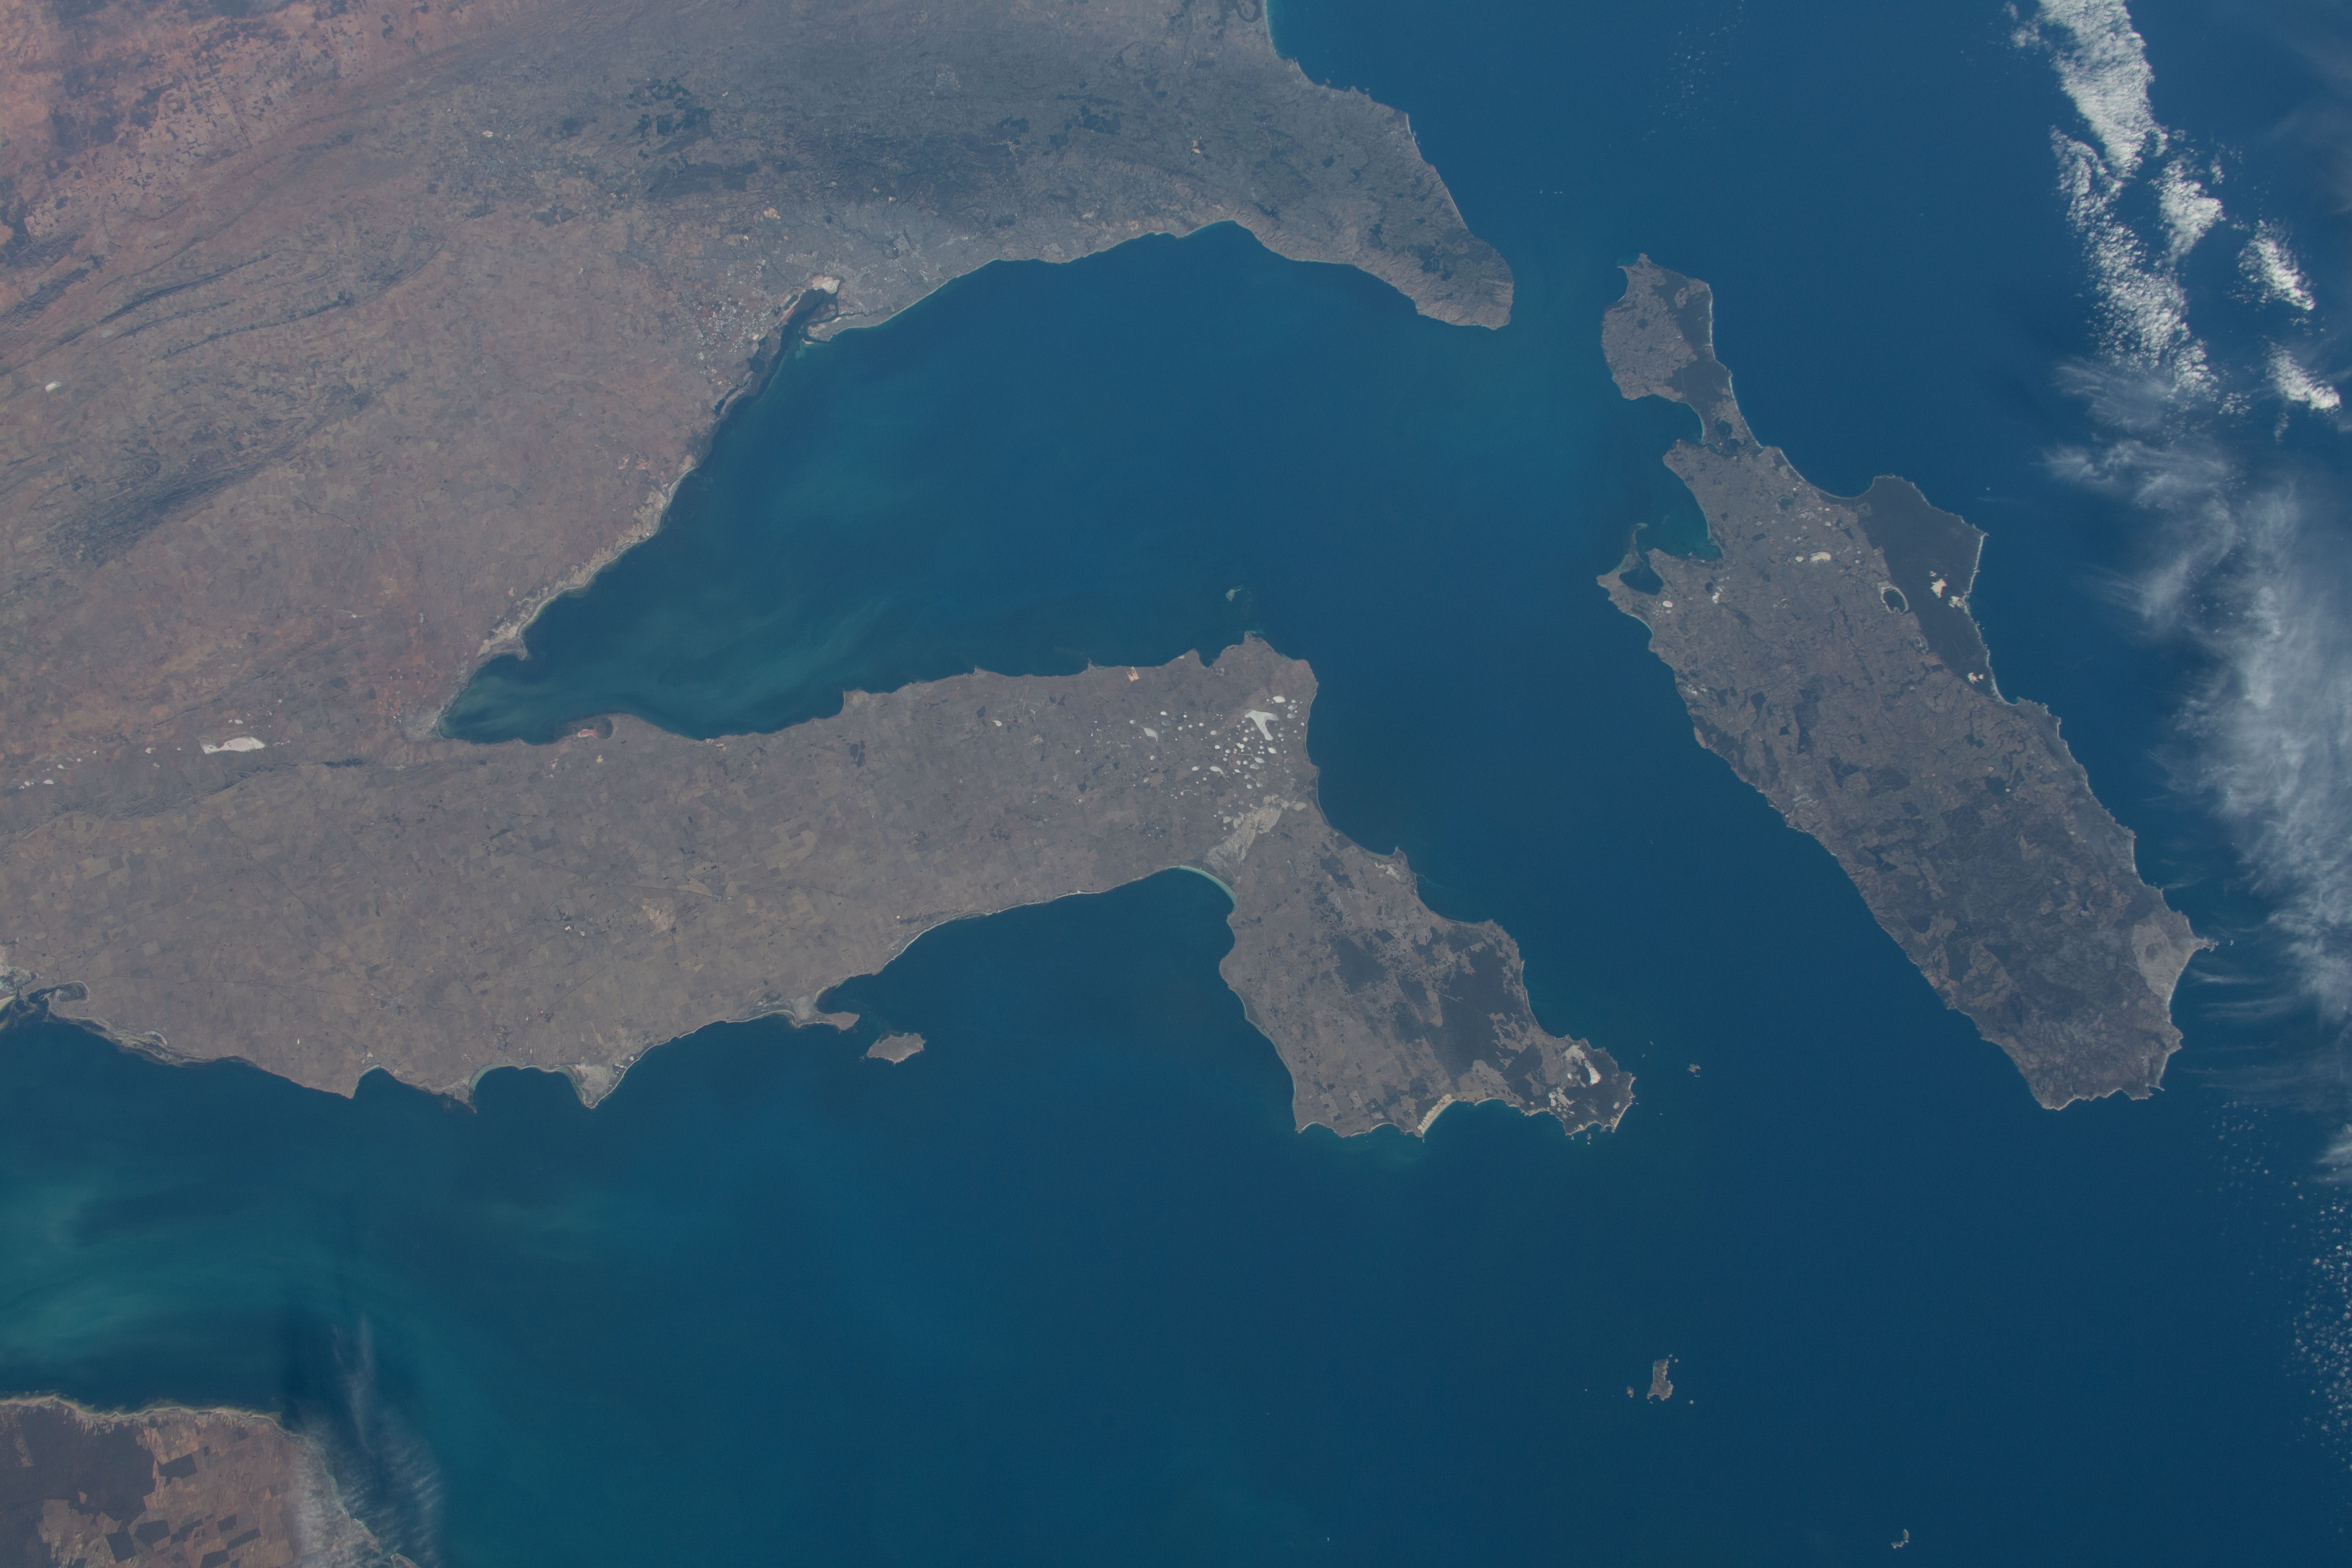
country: AUSTRALIA-SA
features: INVESTIGATOR STRAIT, ADELAIDE, ENCOUNTER BAY
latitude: -35.0
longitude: 137.5
